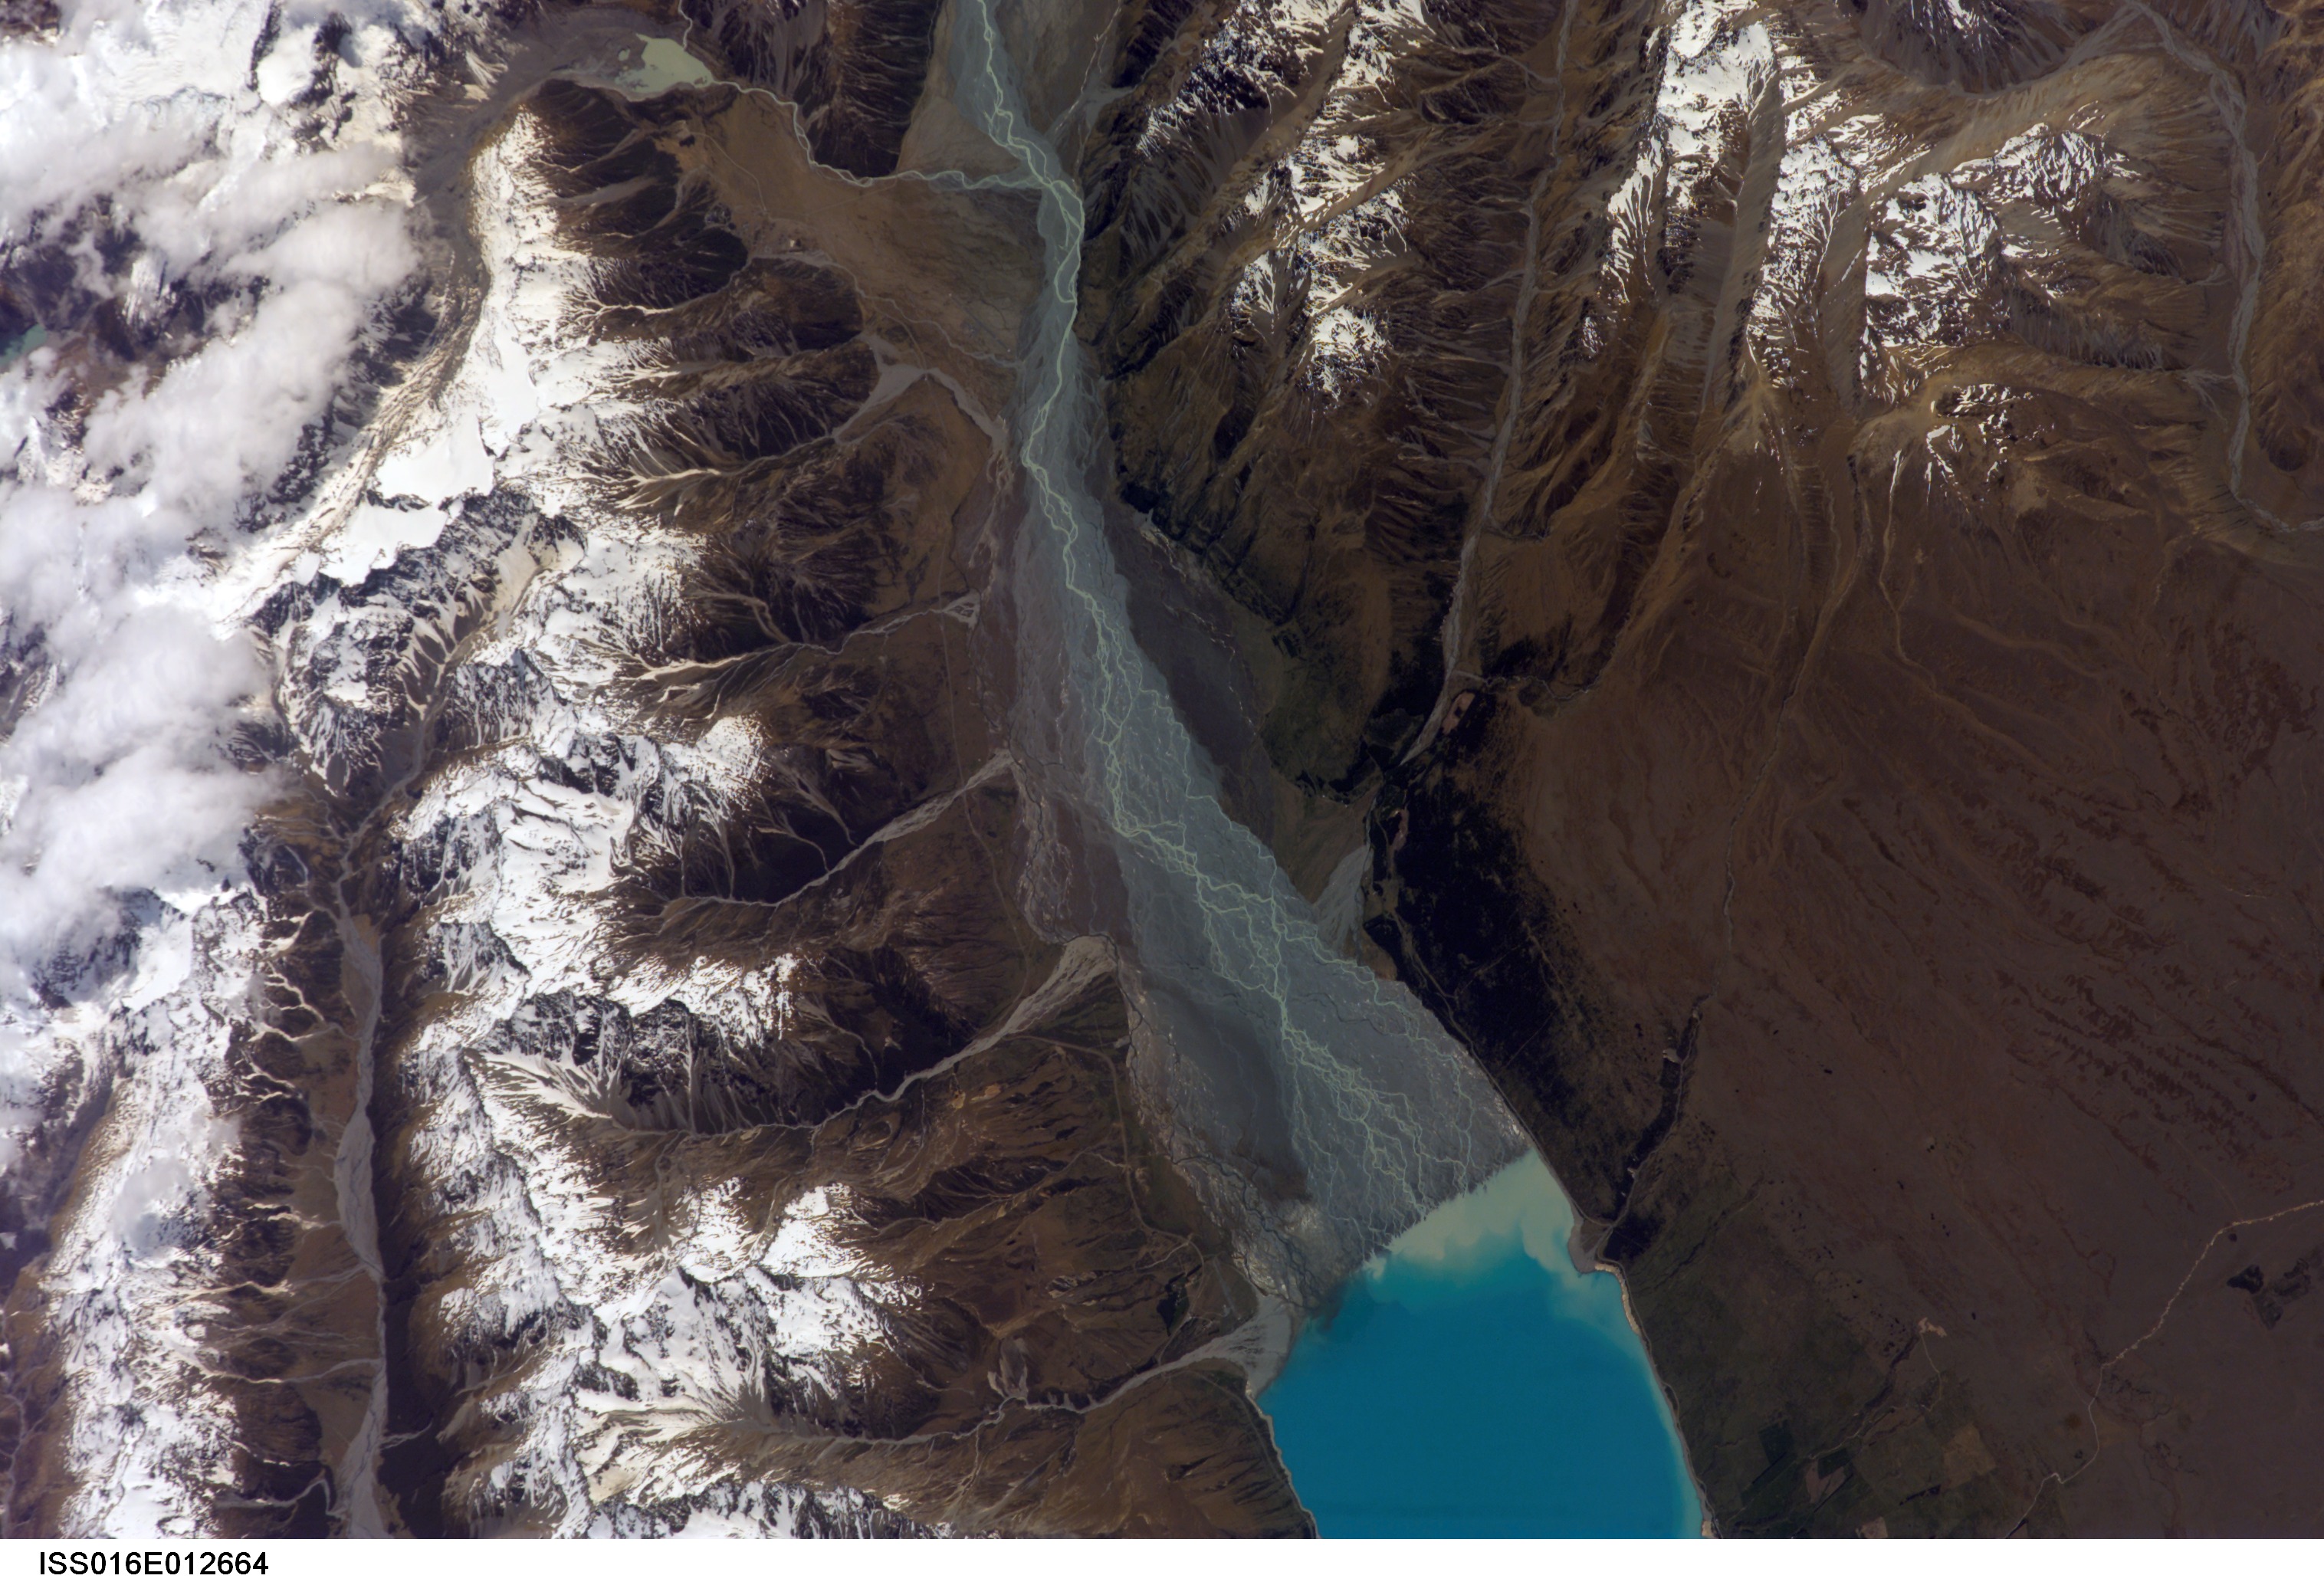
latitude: -43.8
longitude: 170.1
